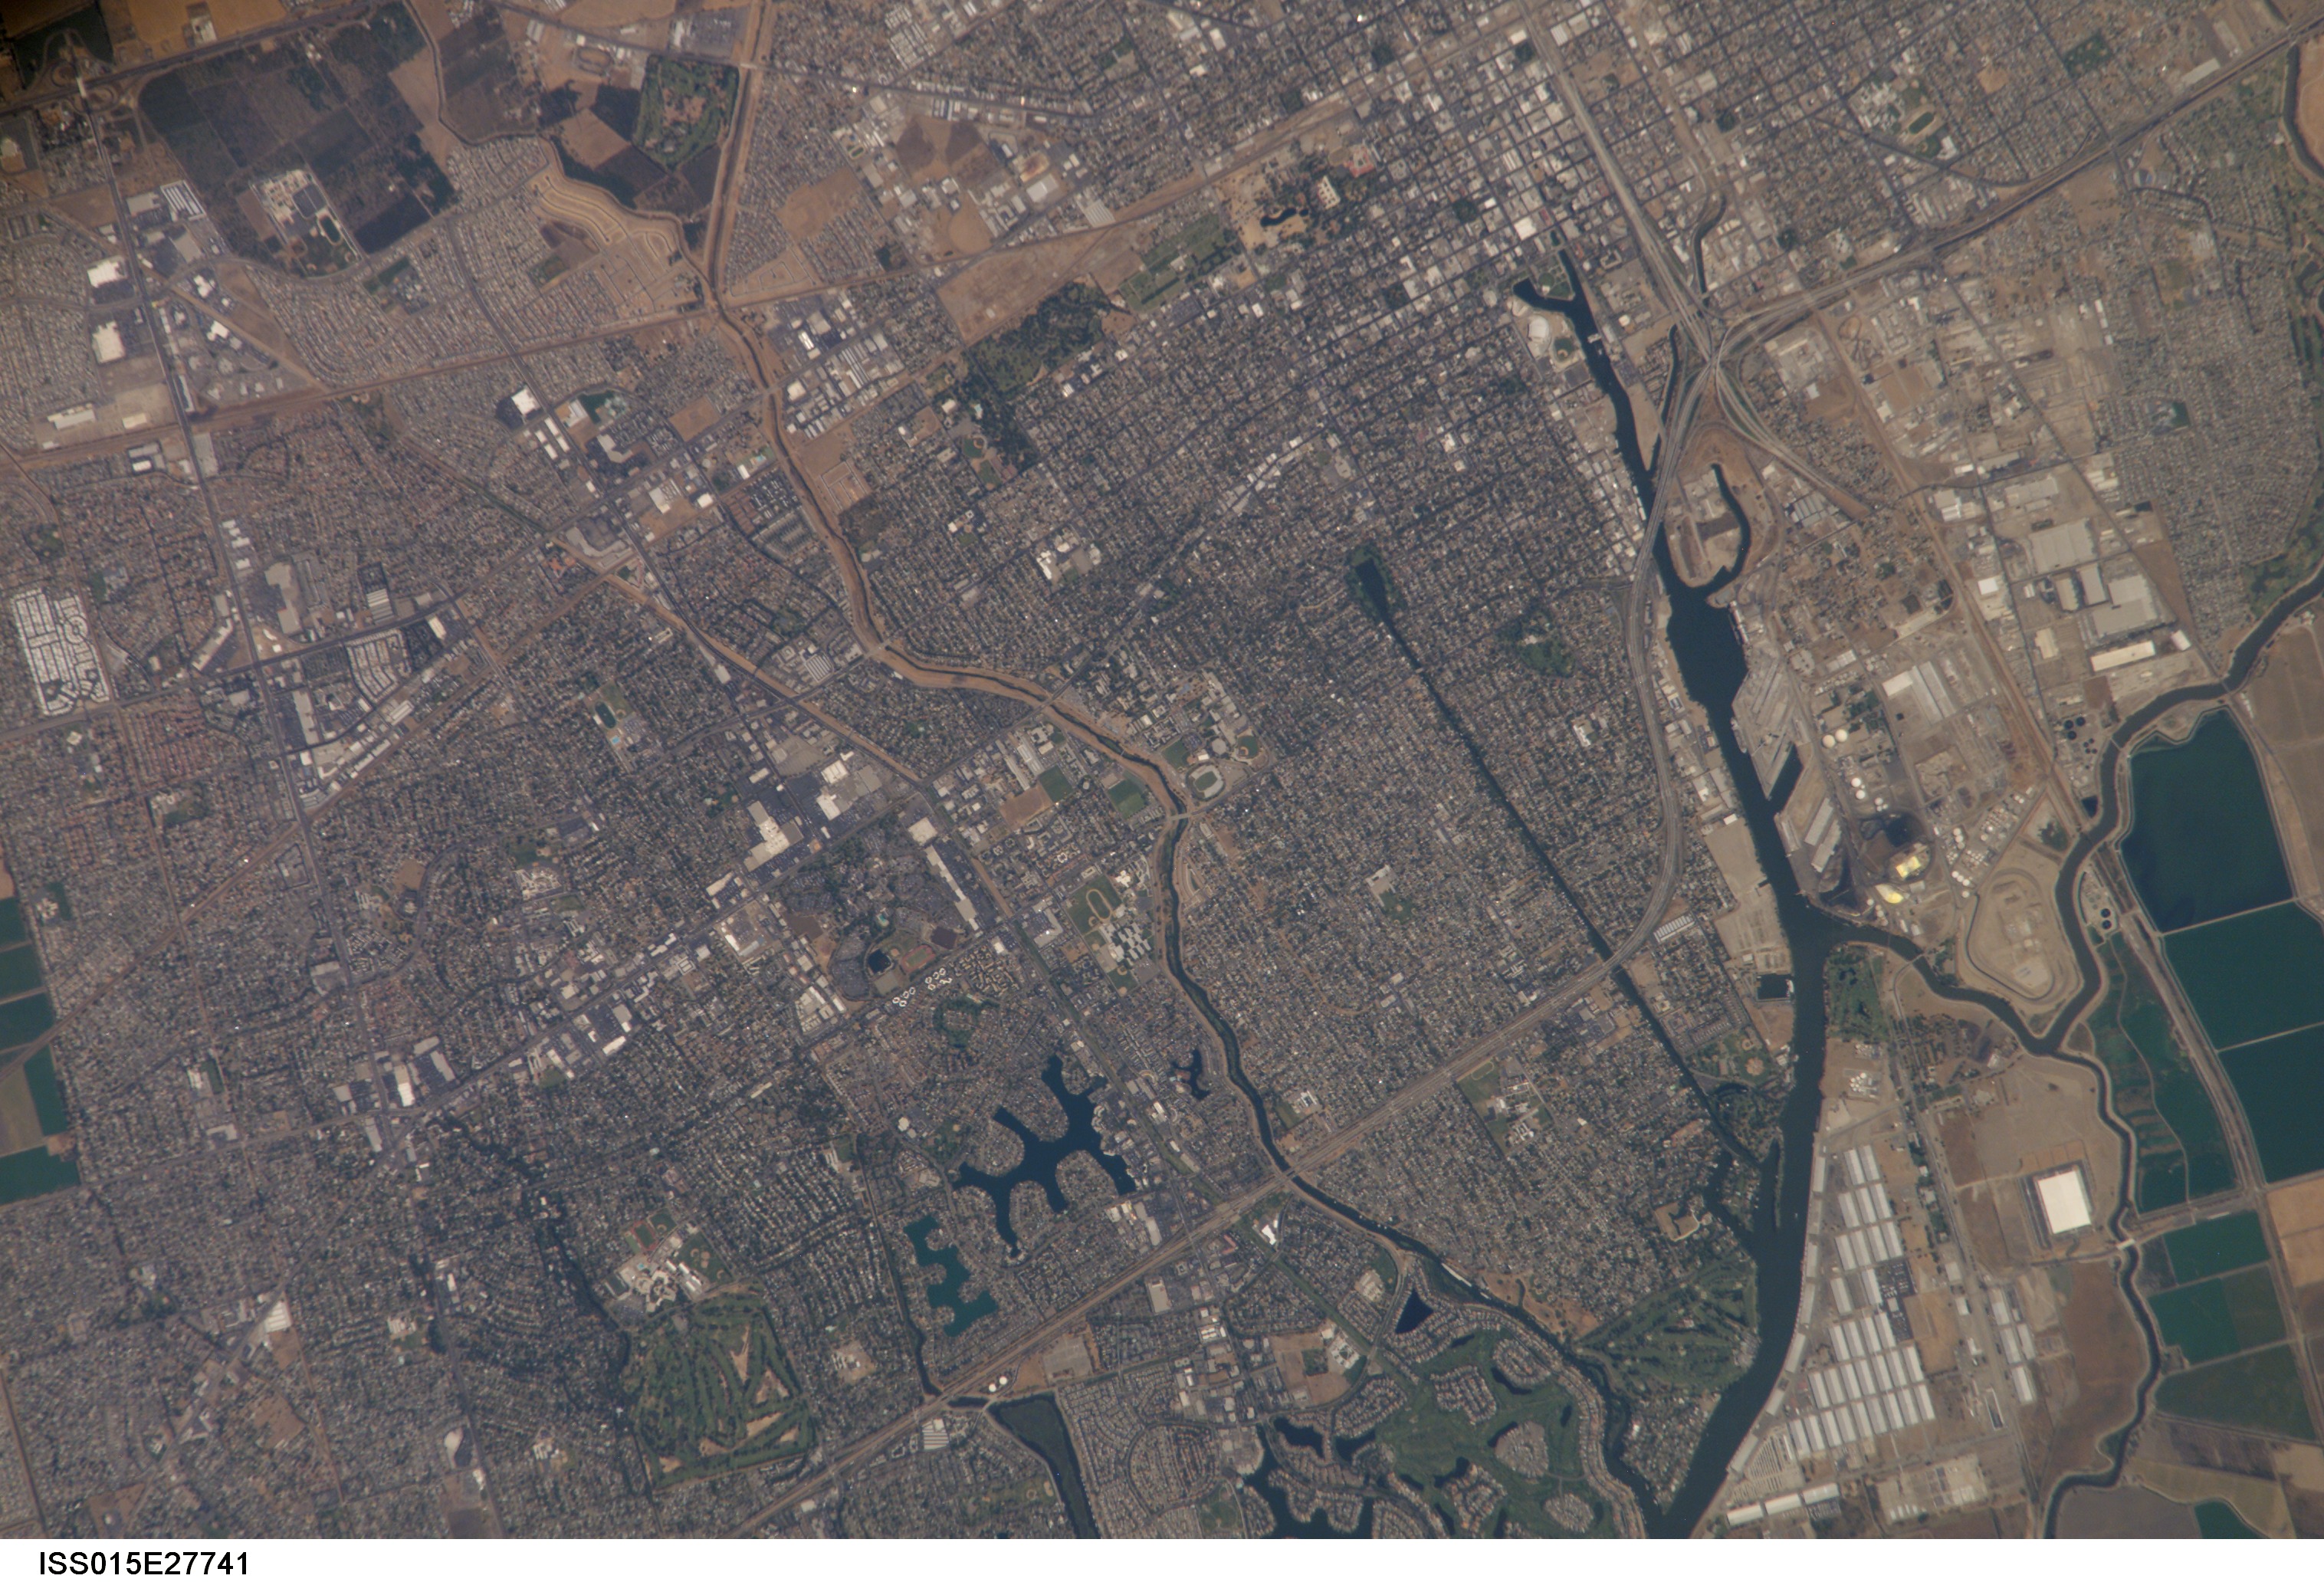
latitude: 38.0
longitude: -121.3
